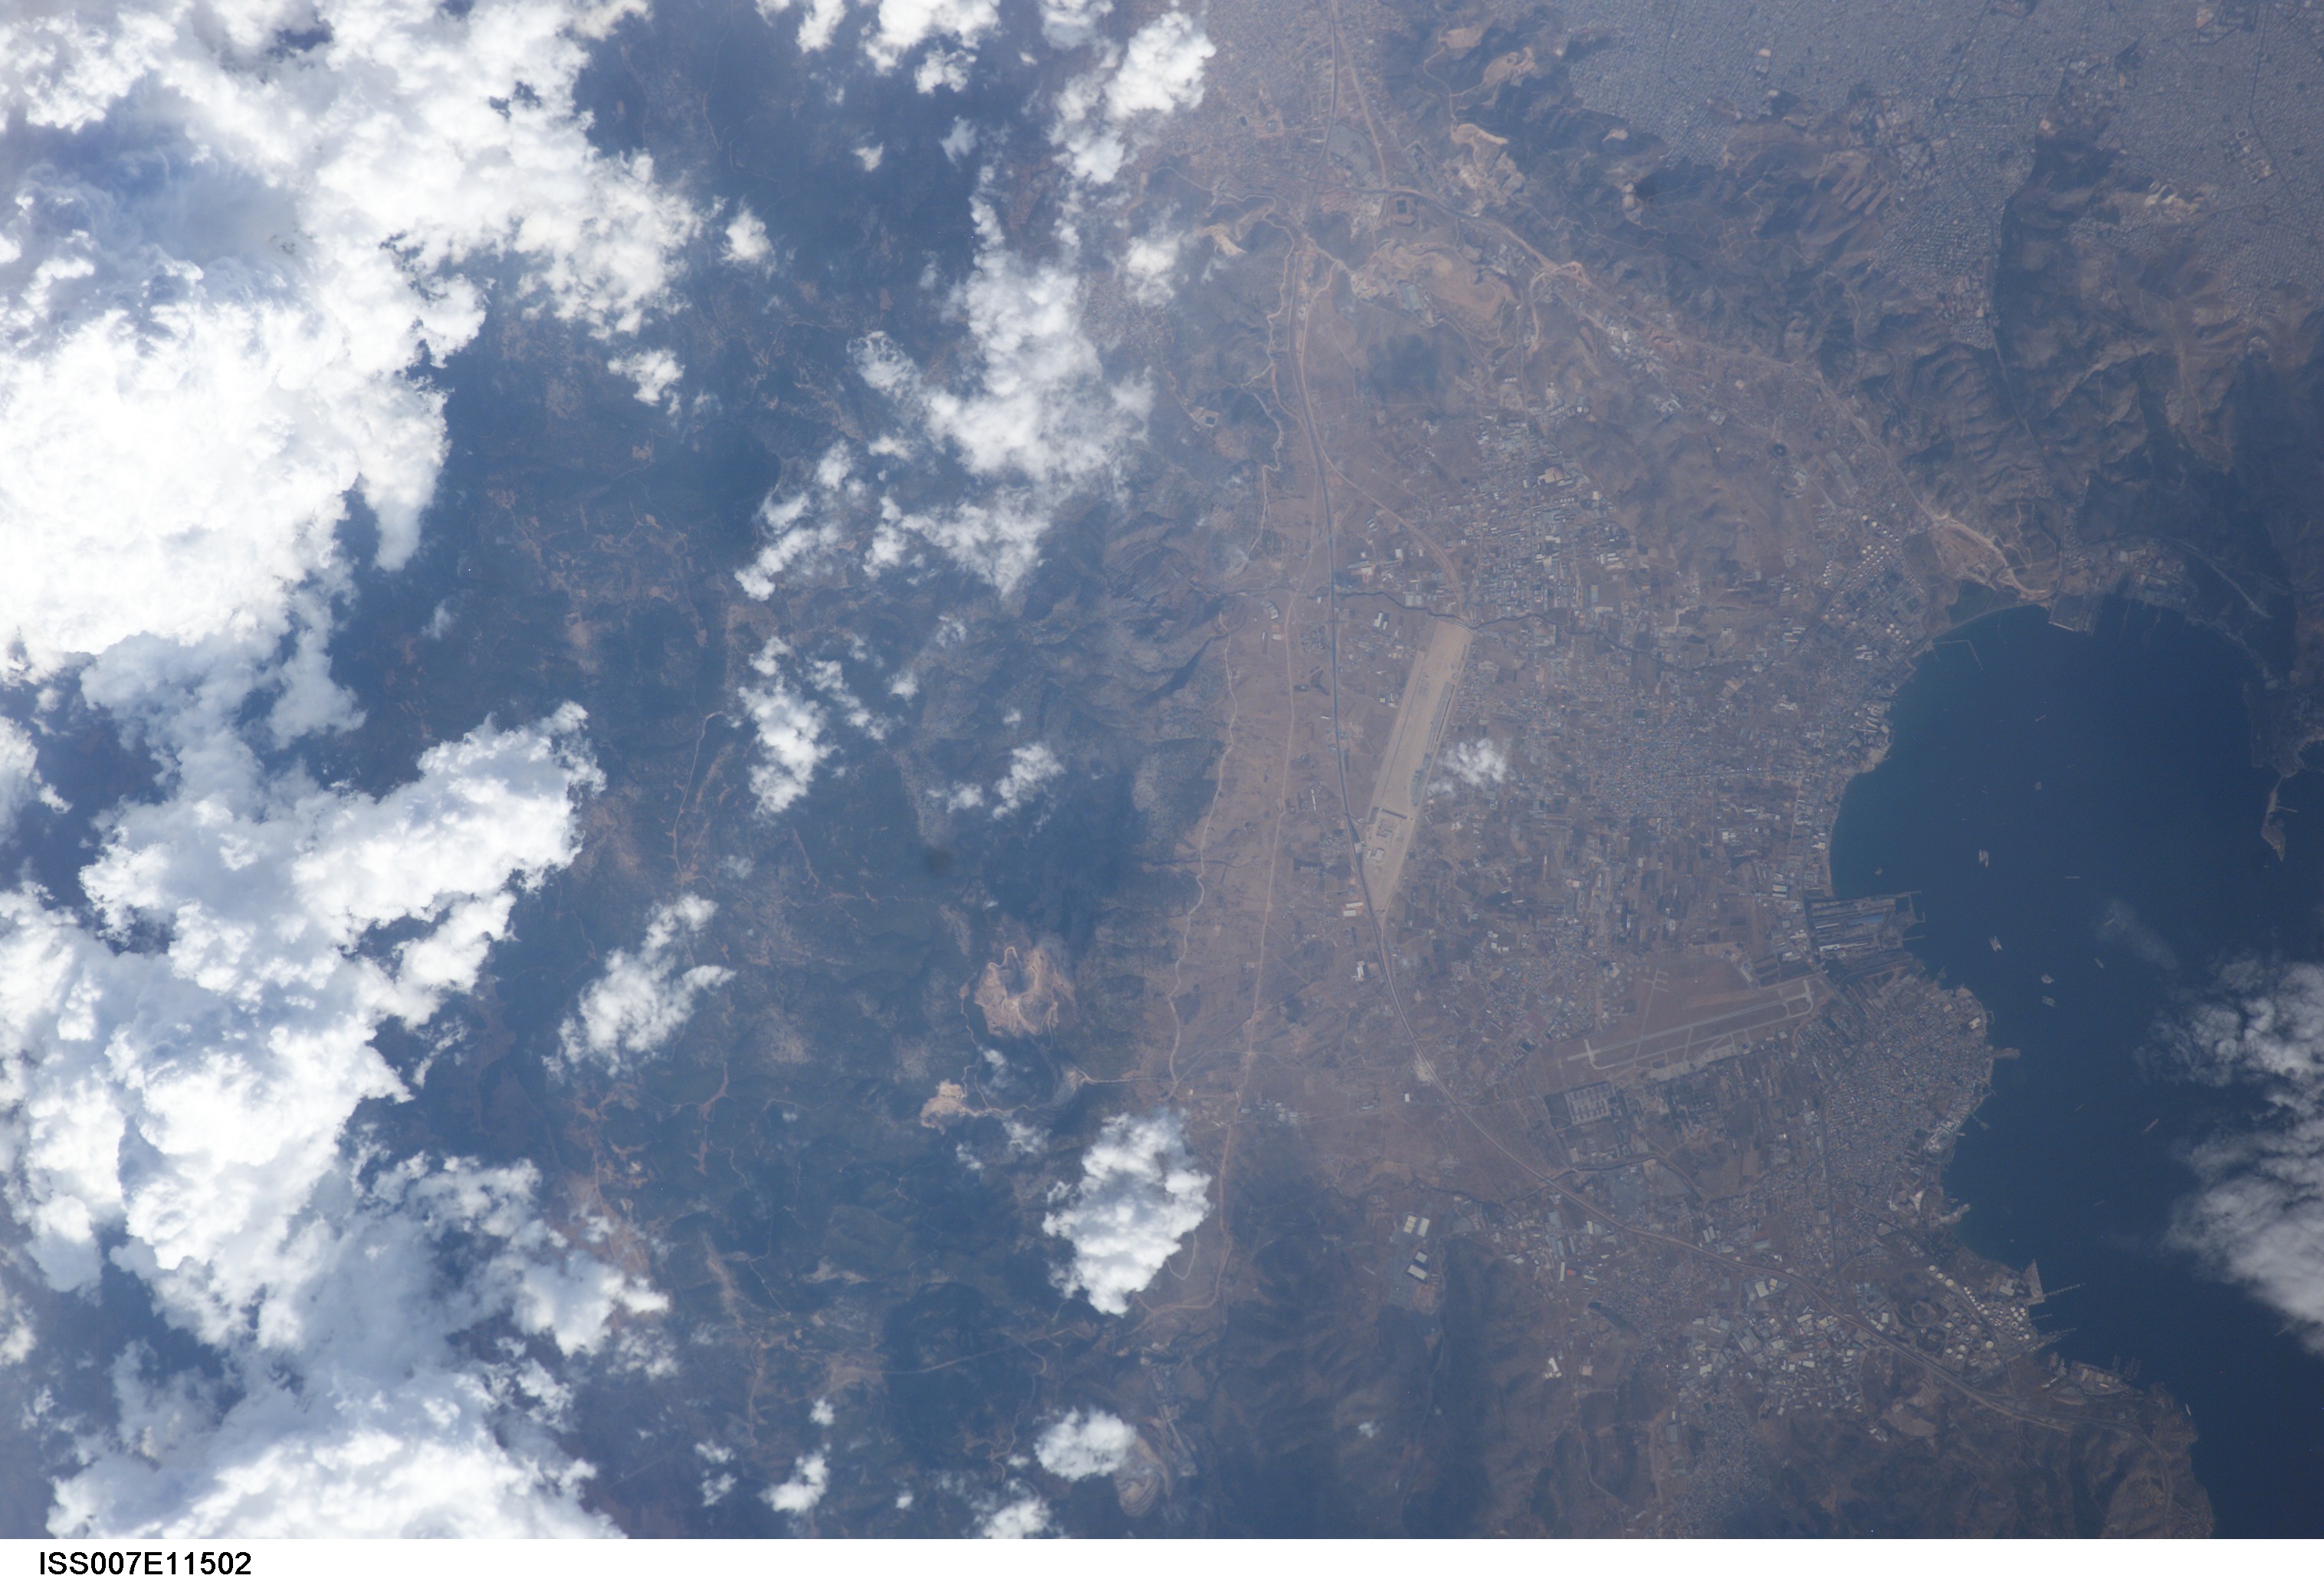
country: GREECE
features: ELEVSIS
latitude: 38.1
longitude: 23.4
